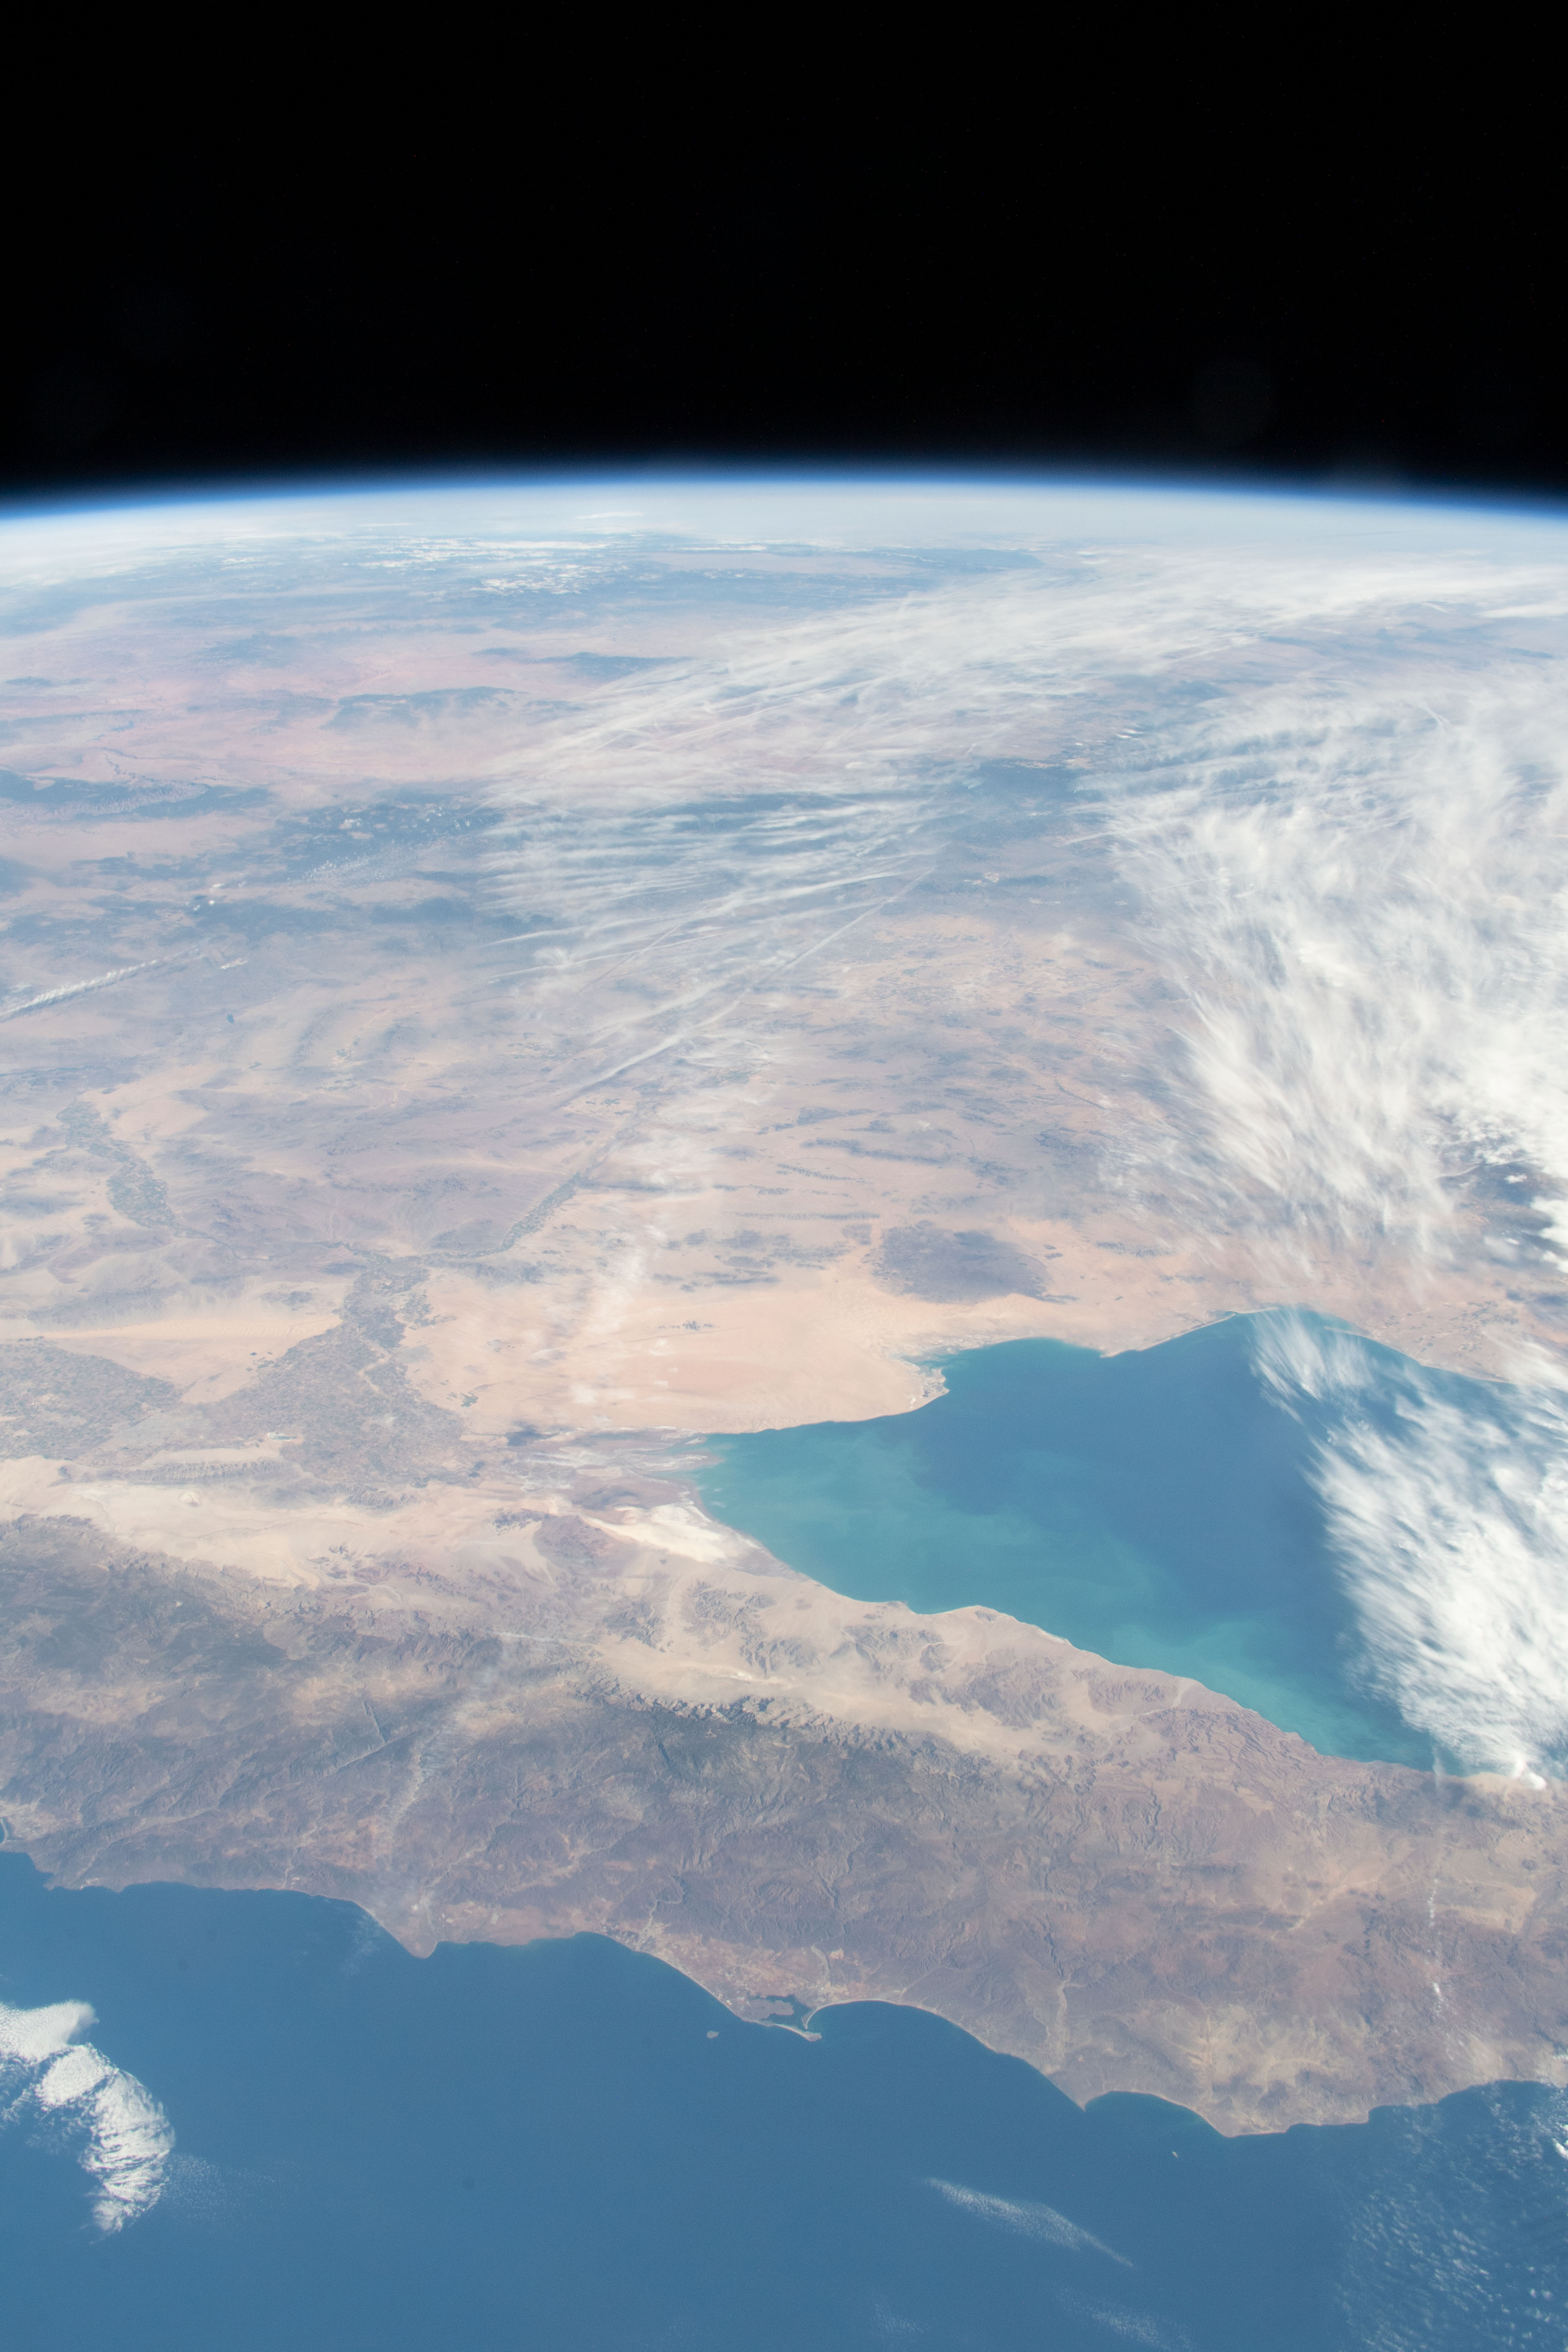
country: USA-ARIZONA
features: SONORAN DESERT, WAGNER BASIN
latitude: 32.0
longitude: -113.5
